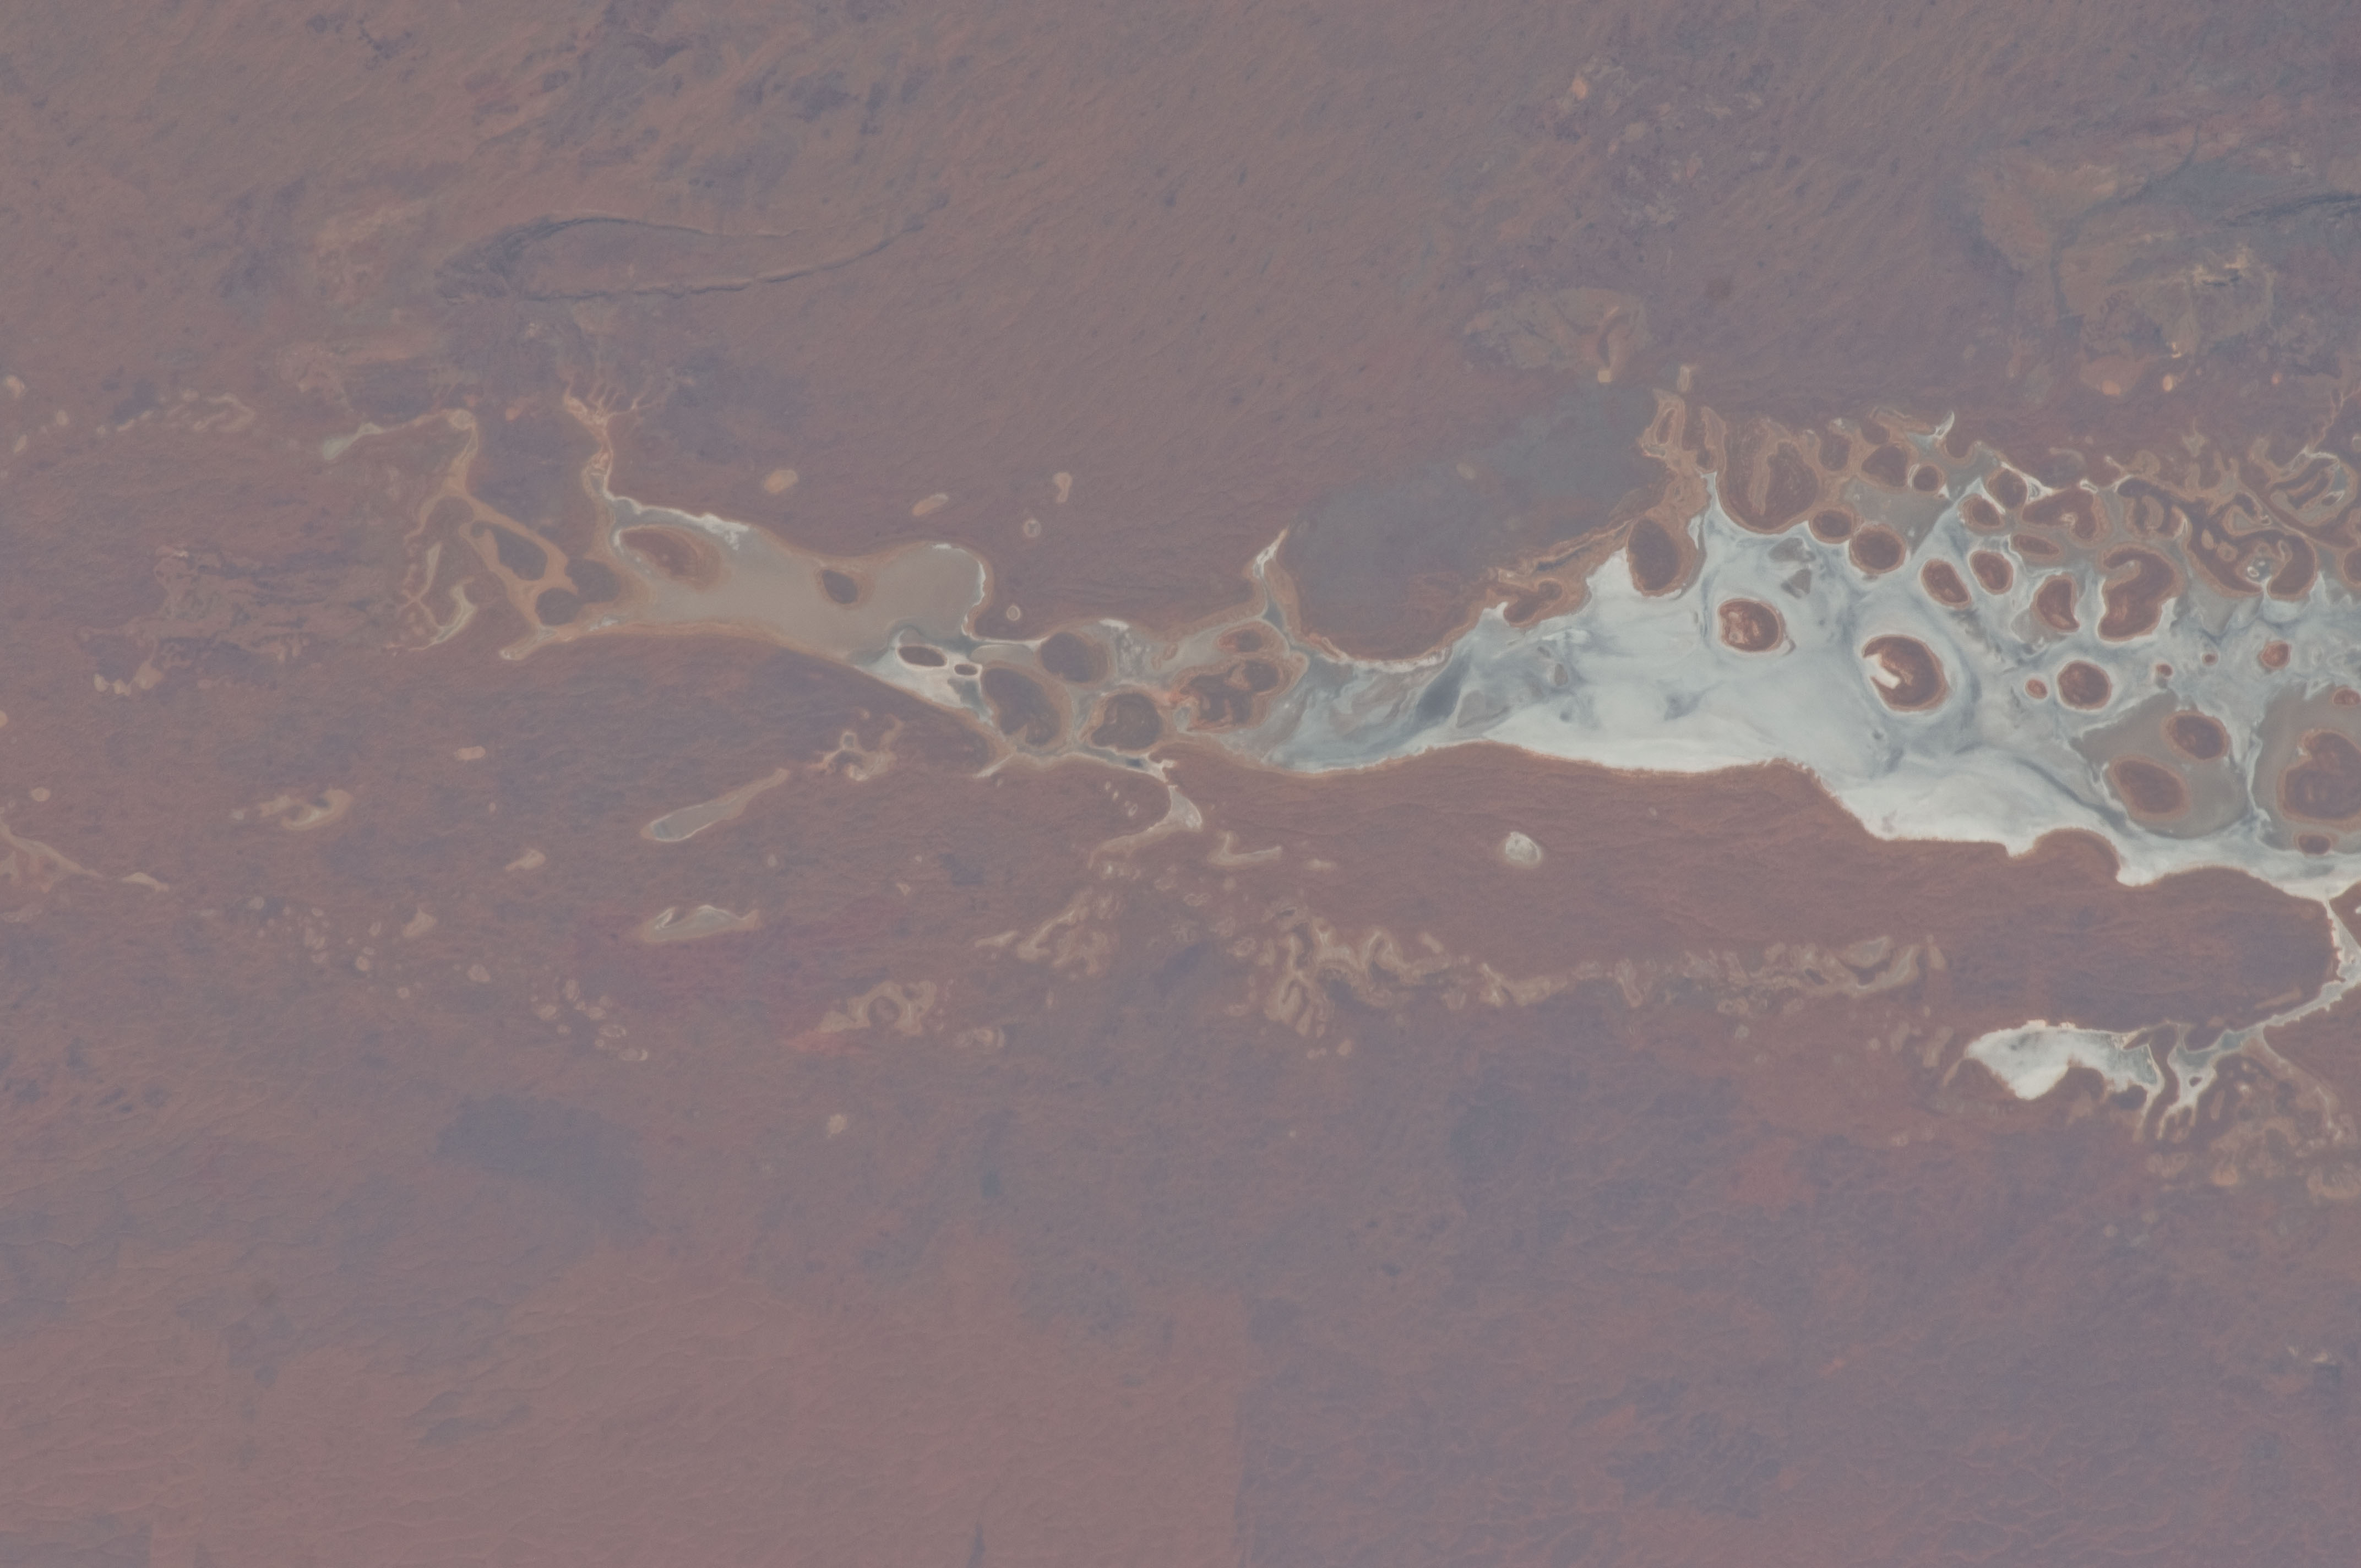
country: AUSTRALIA-NT
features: NORTHERN TERRITORY, AMEDUS L., DRY LAKE BED
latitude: -24.6
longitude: 130.6
